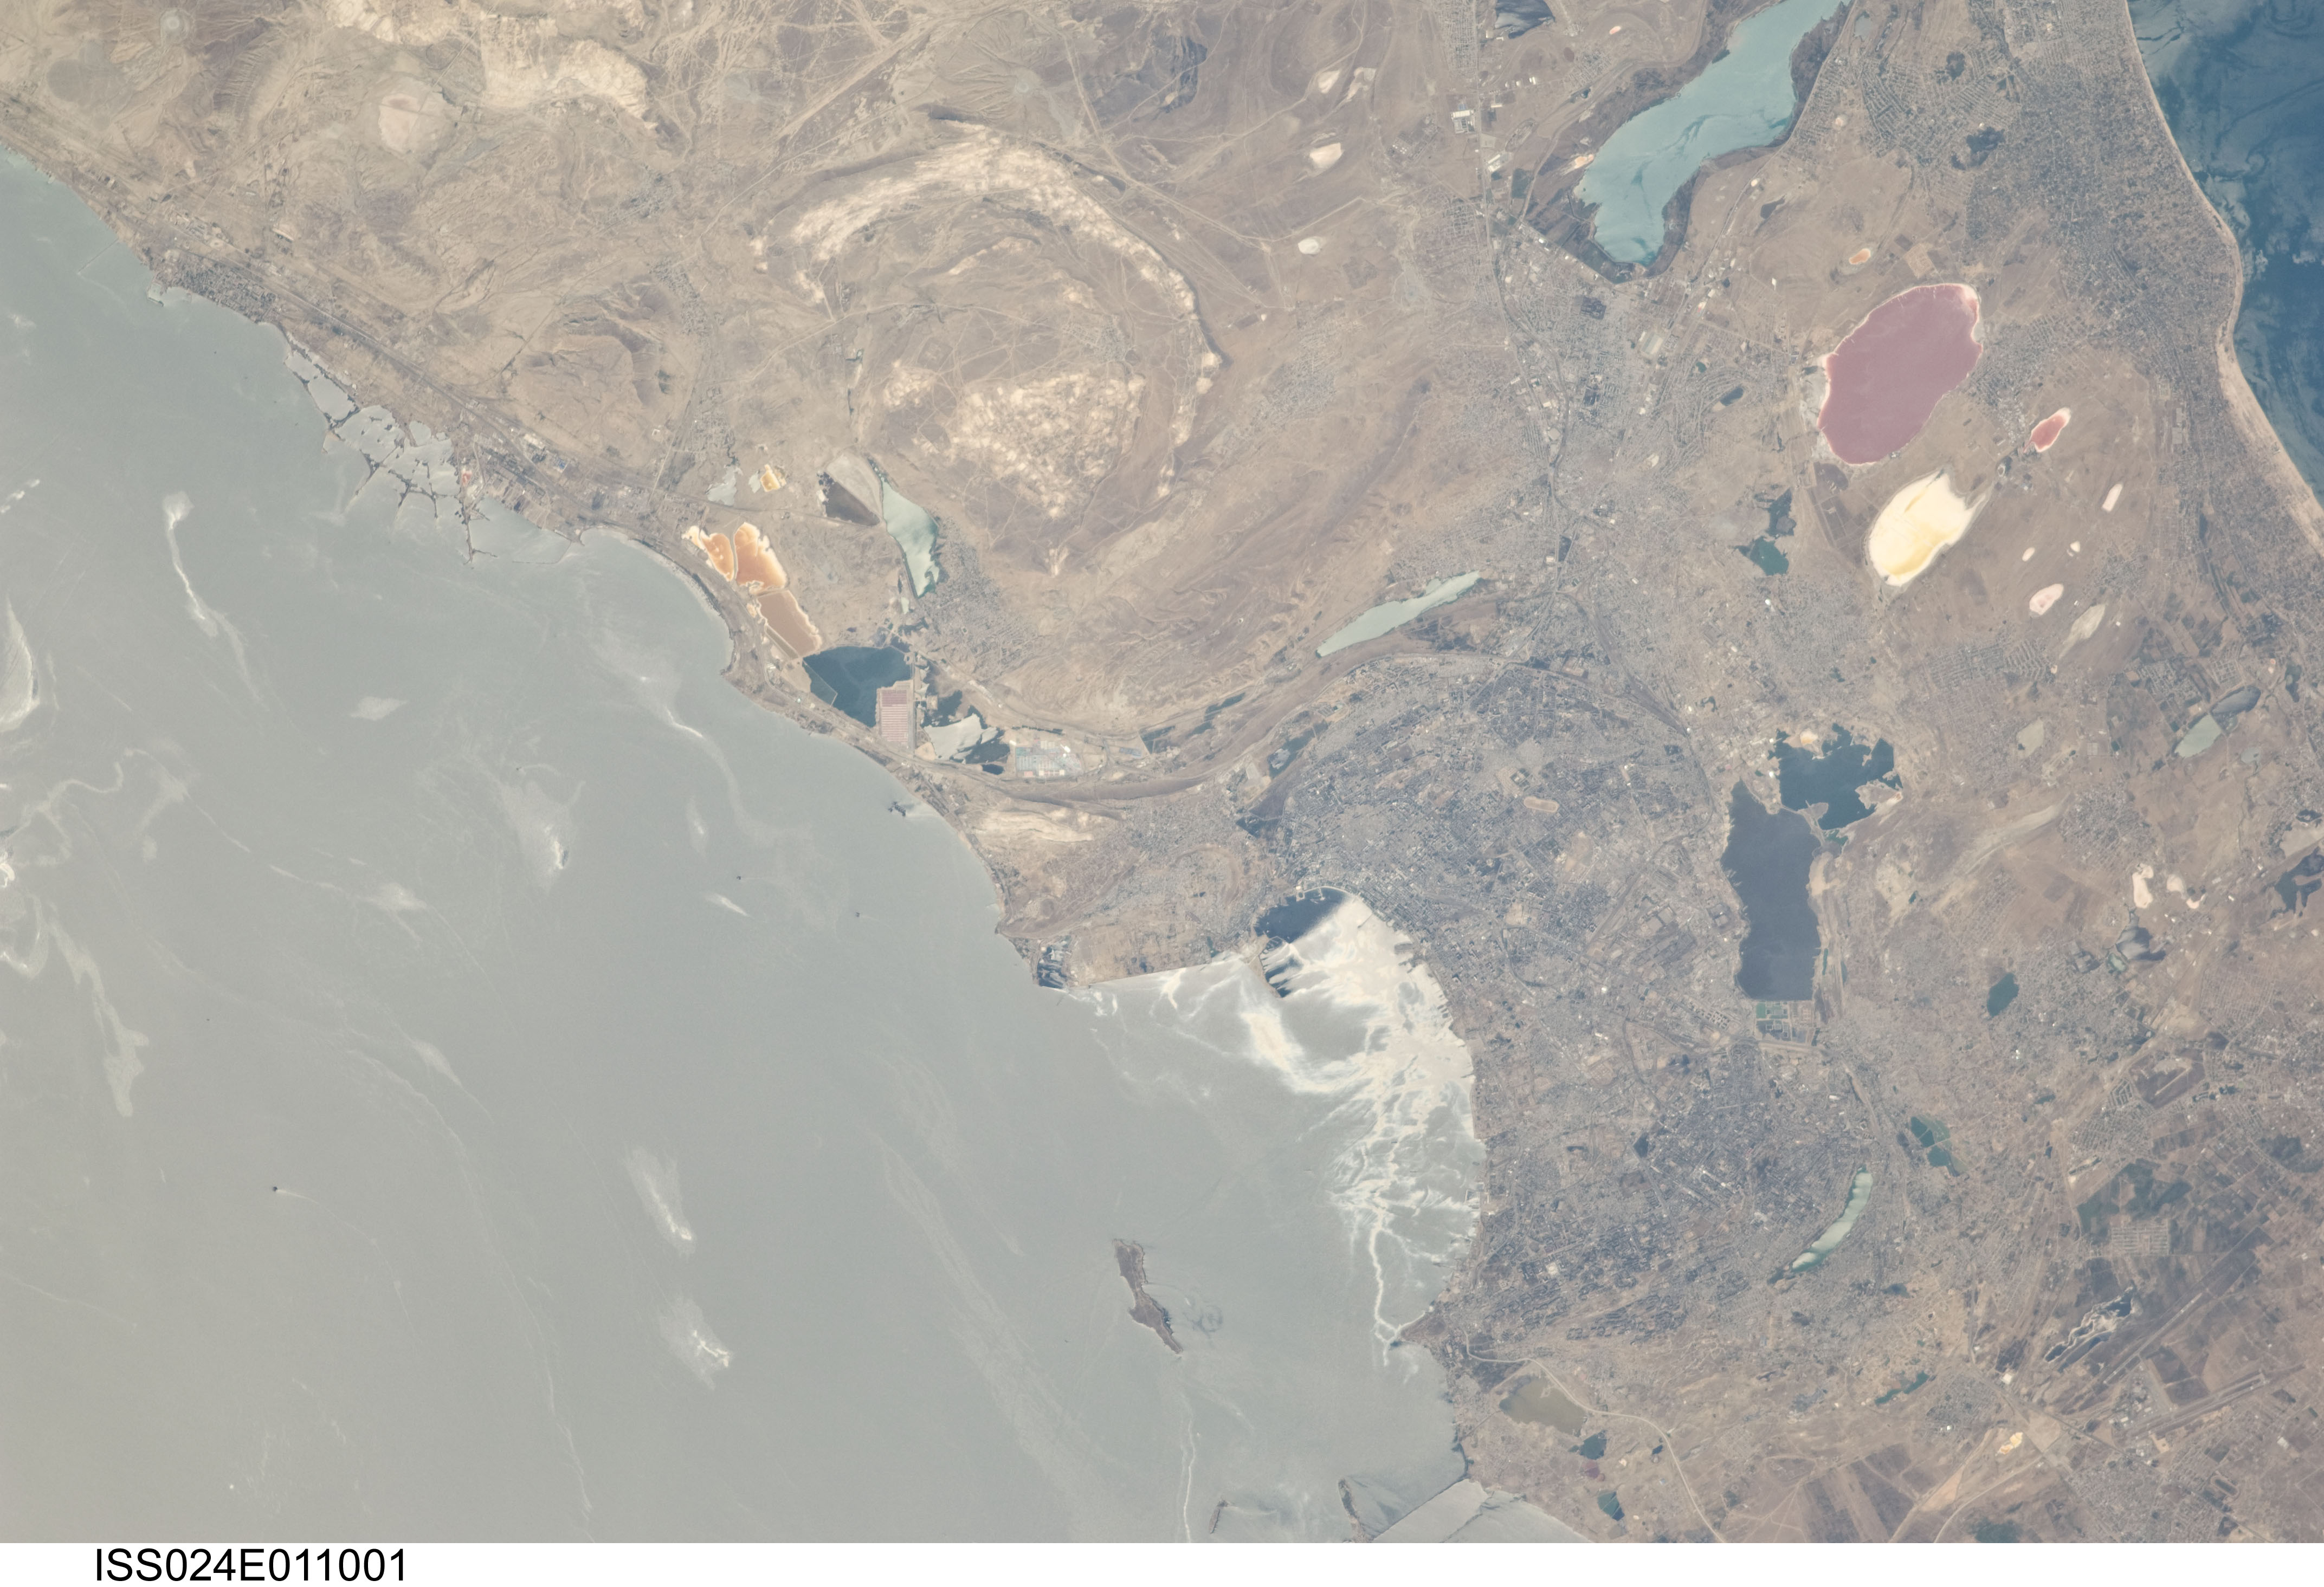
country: AZERBAIJAN
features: BAKU, ABSERON PENINSULA, CASPIAN SEA, GLINT FEATURES, LAKES
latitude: 40.4
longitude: 49.8
